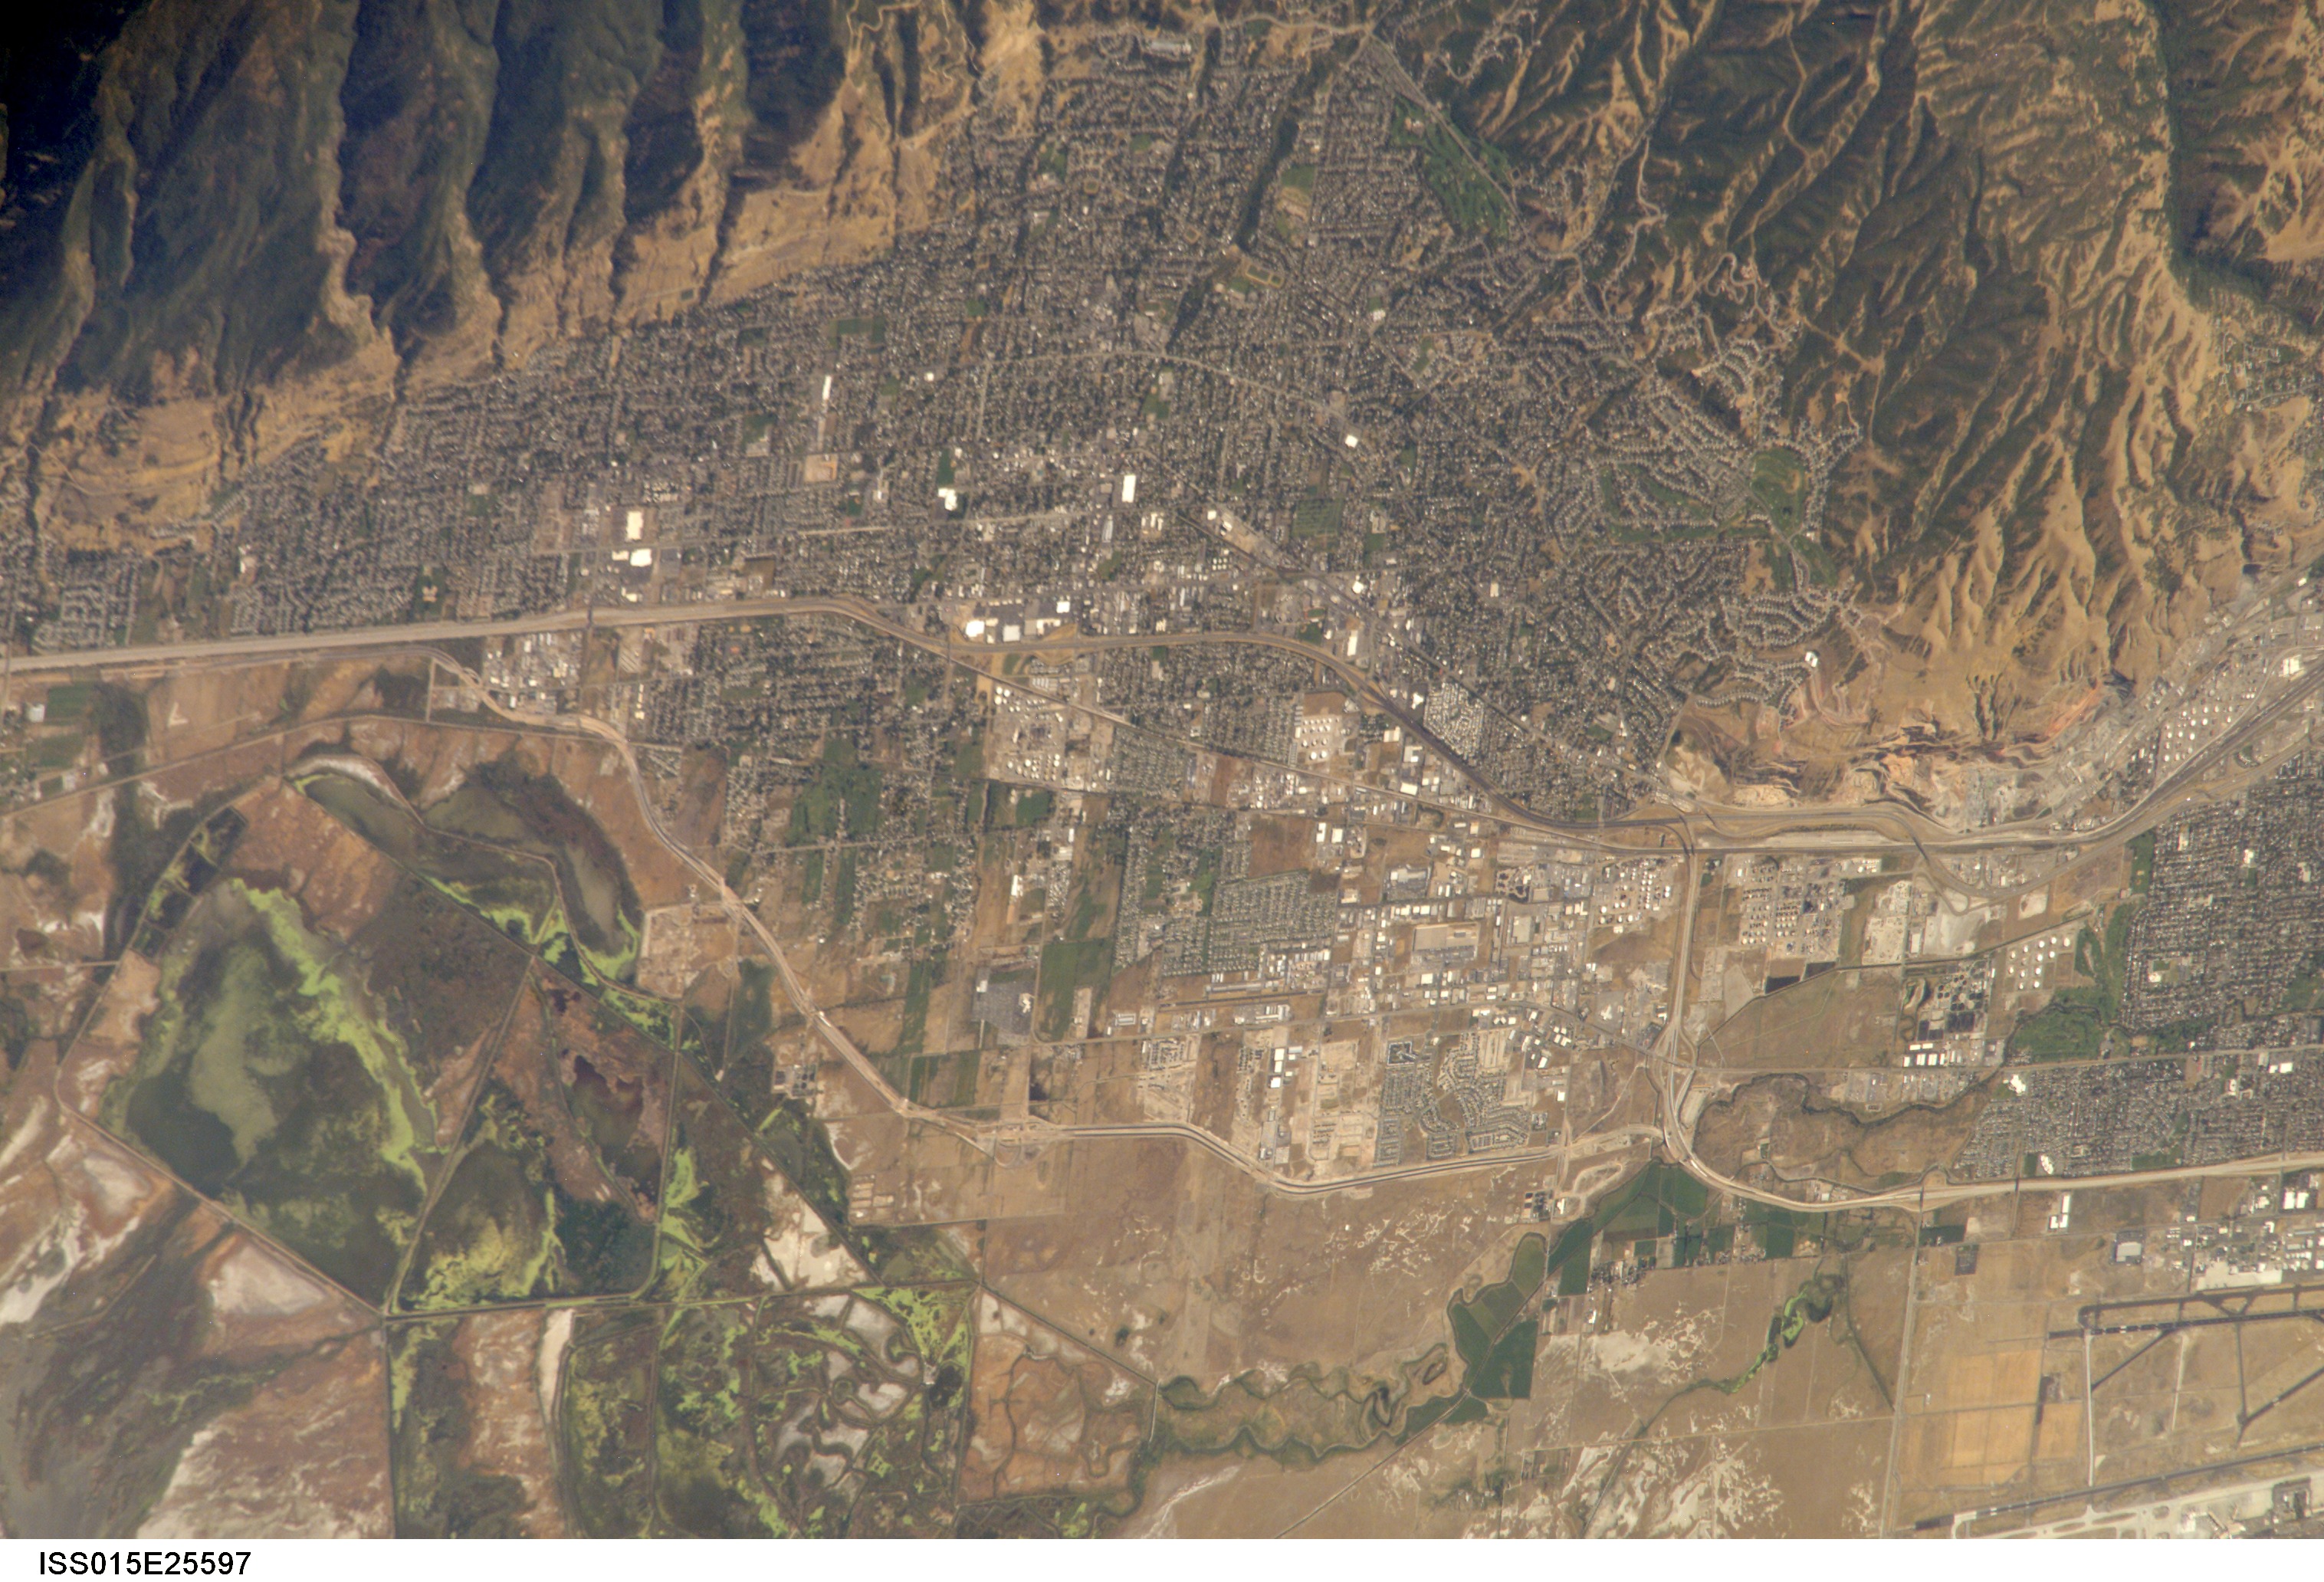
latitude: 40.9
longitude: -111.9
